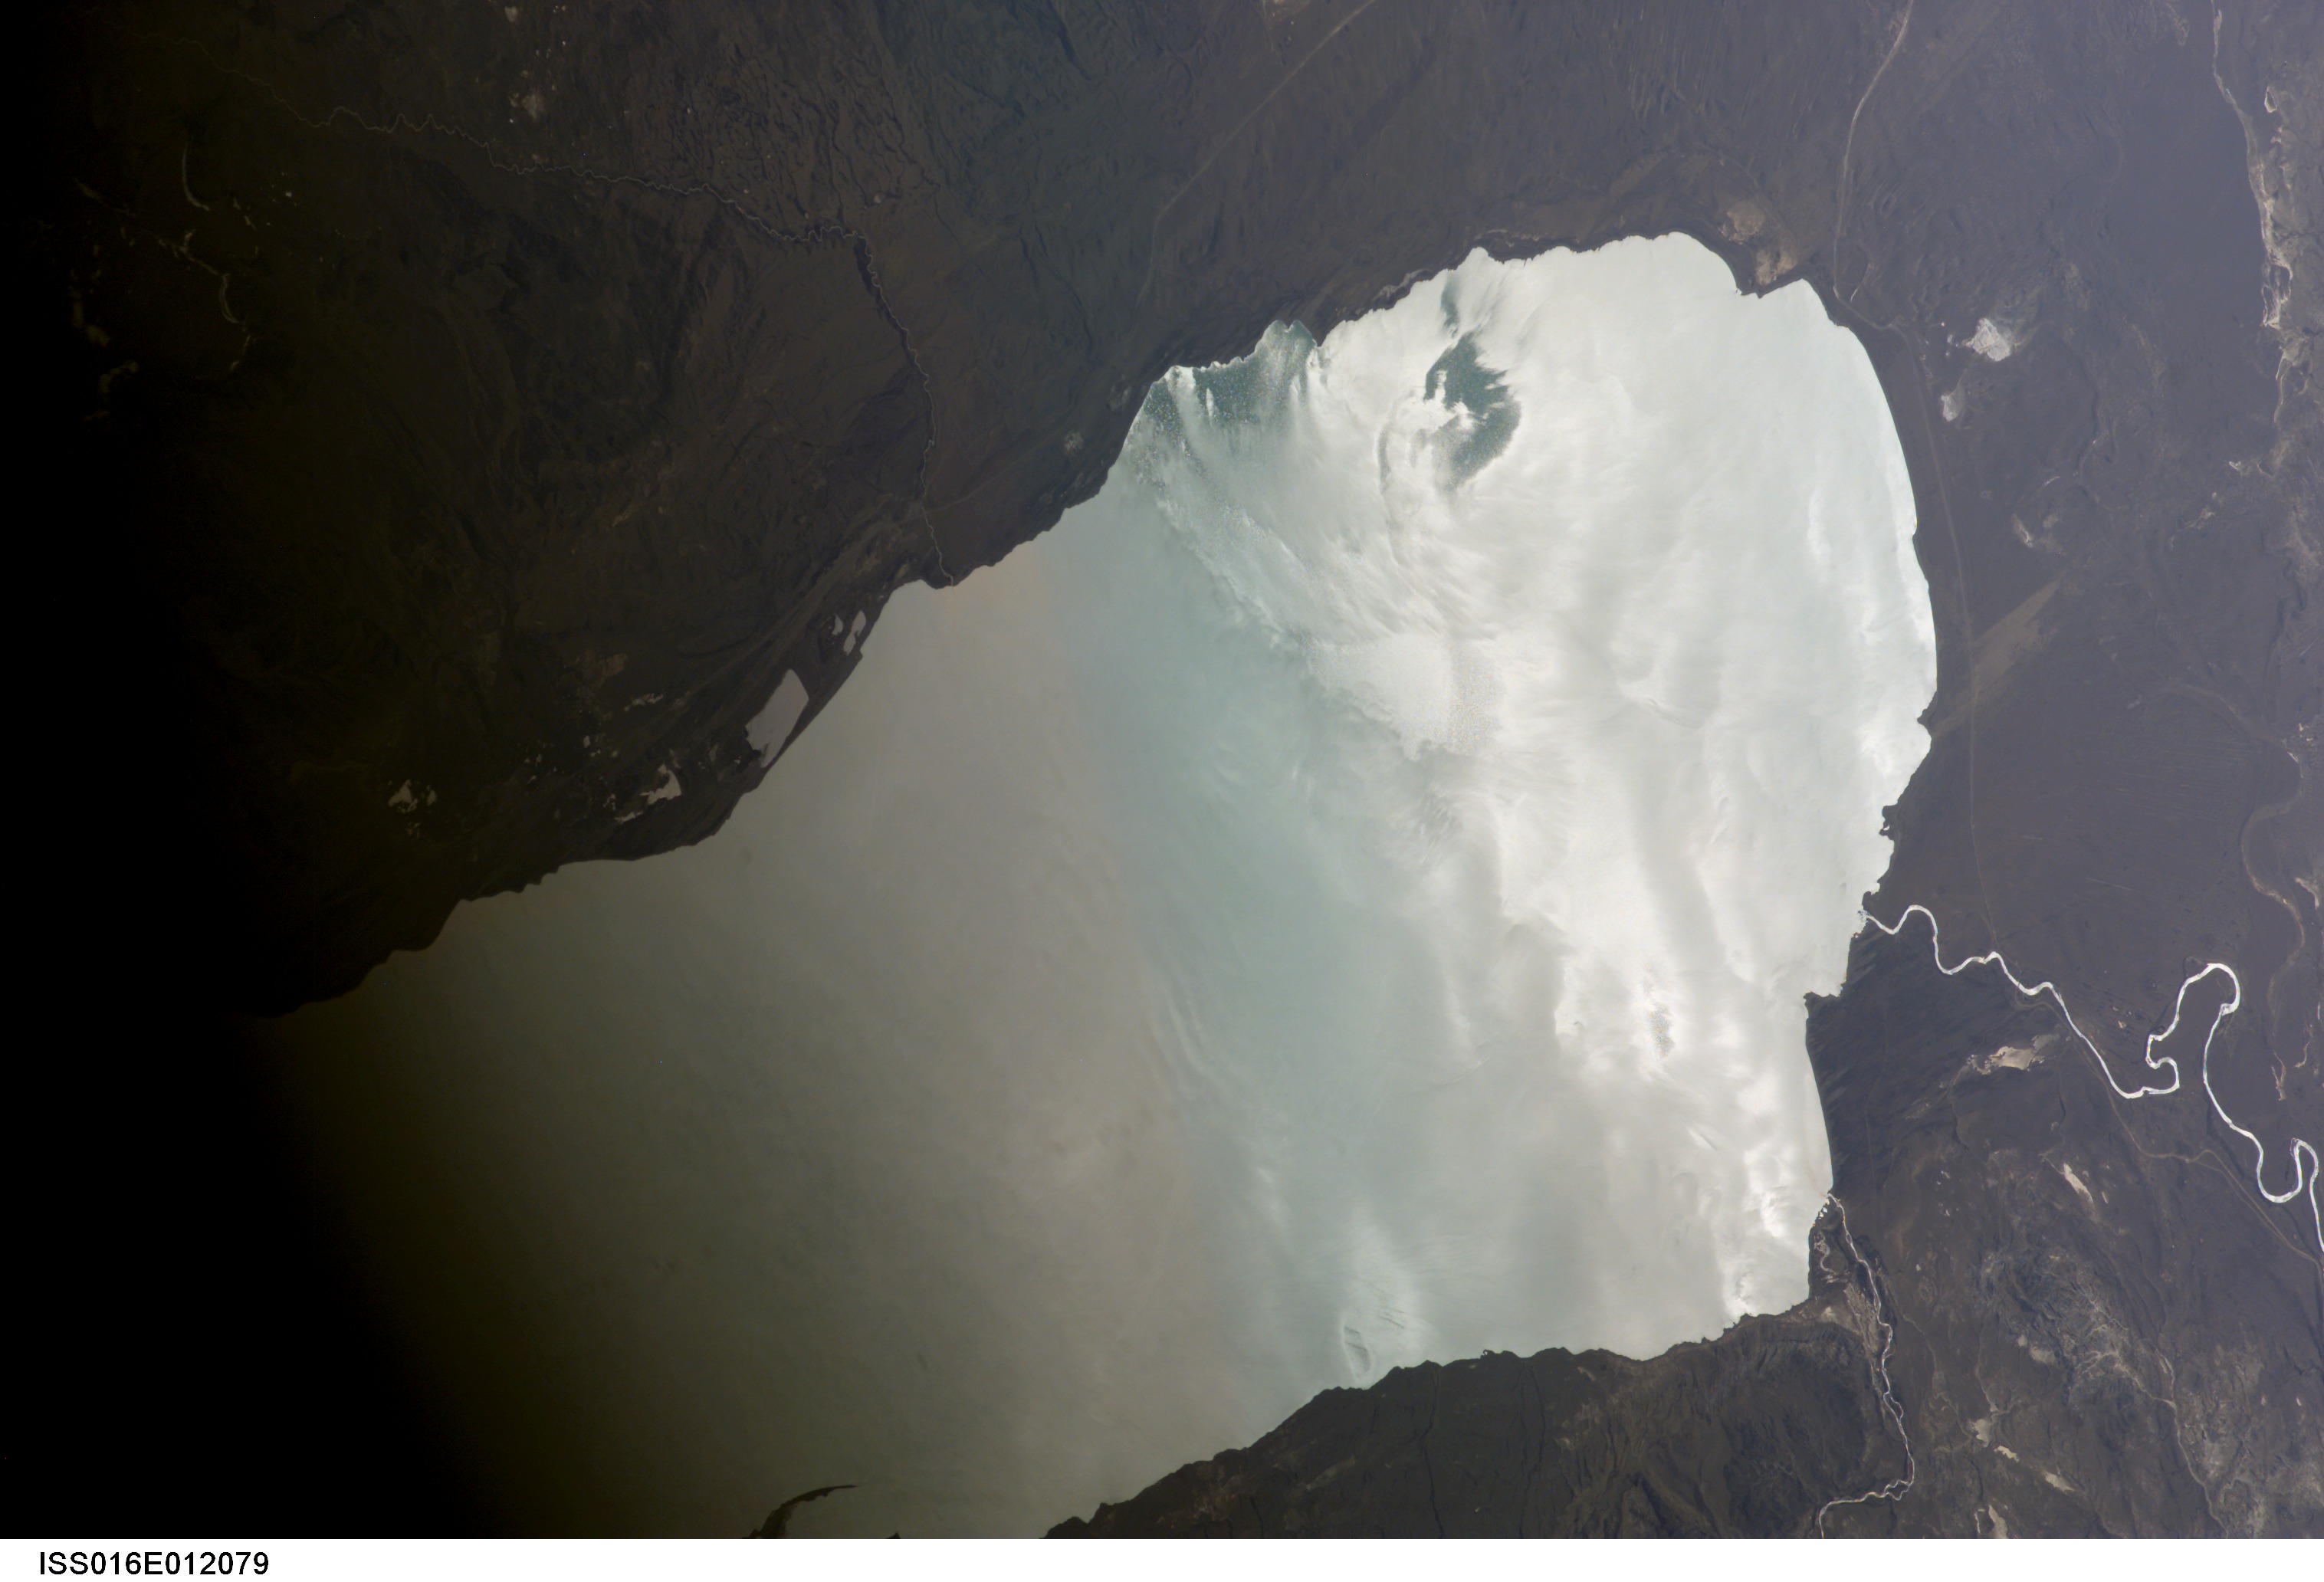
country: ARGENTINA
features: L. VIEDMA
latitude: -49.7
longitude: -72.2
